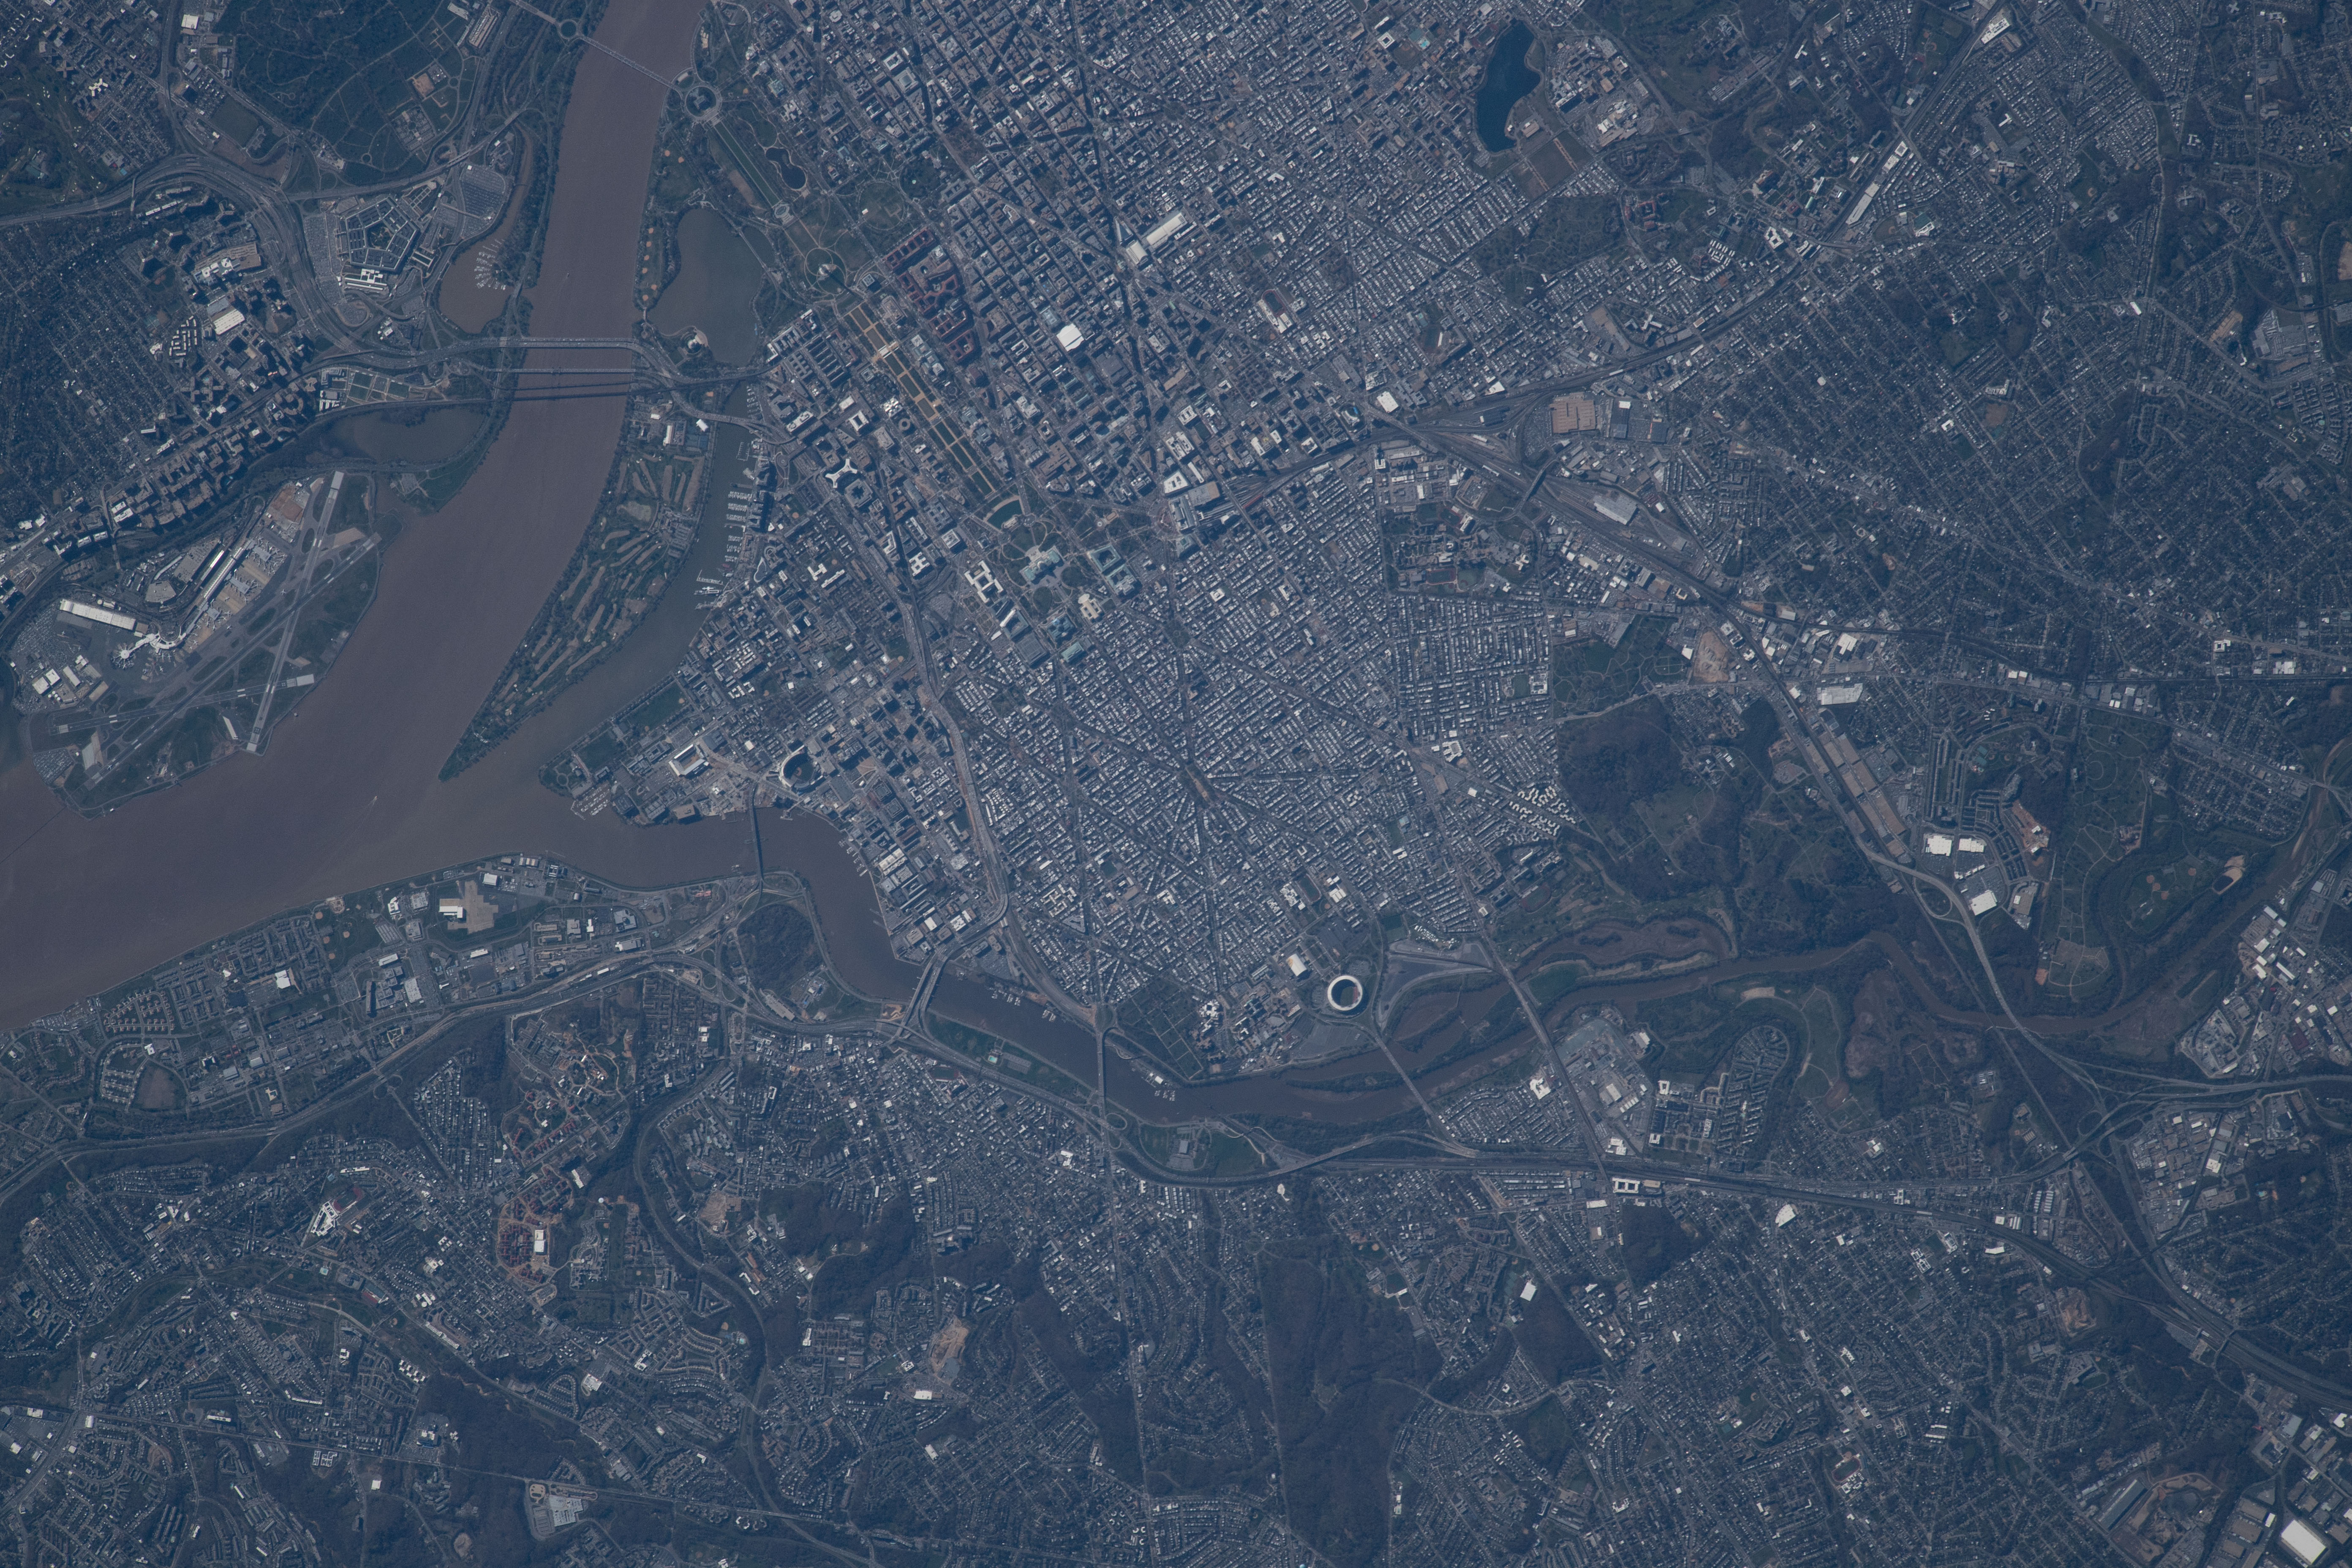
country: USA-DC
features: DISTRICT OF COLUMBIA, DAINGERFIELD ISLAND, EAST POTOMAC PARK, UNITED STATES NATIONAL ARBBORETUM, BASILICA OF THE NATIONAL SHRINE OF THE IMMACULATE CONCEPTION
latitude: 38.9
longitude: -77.0
